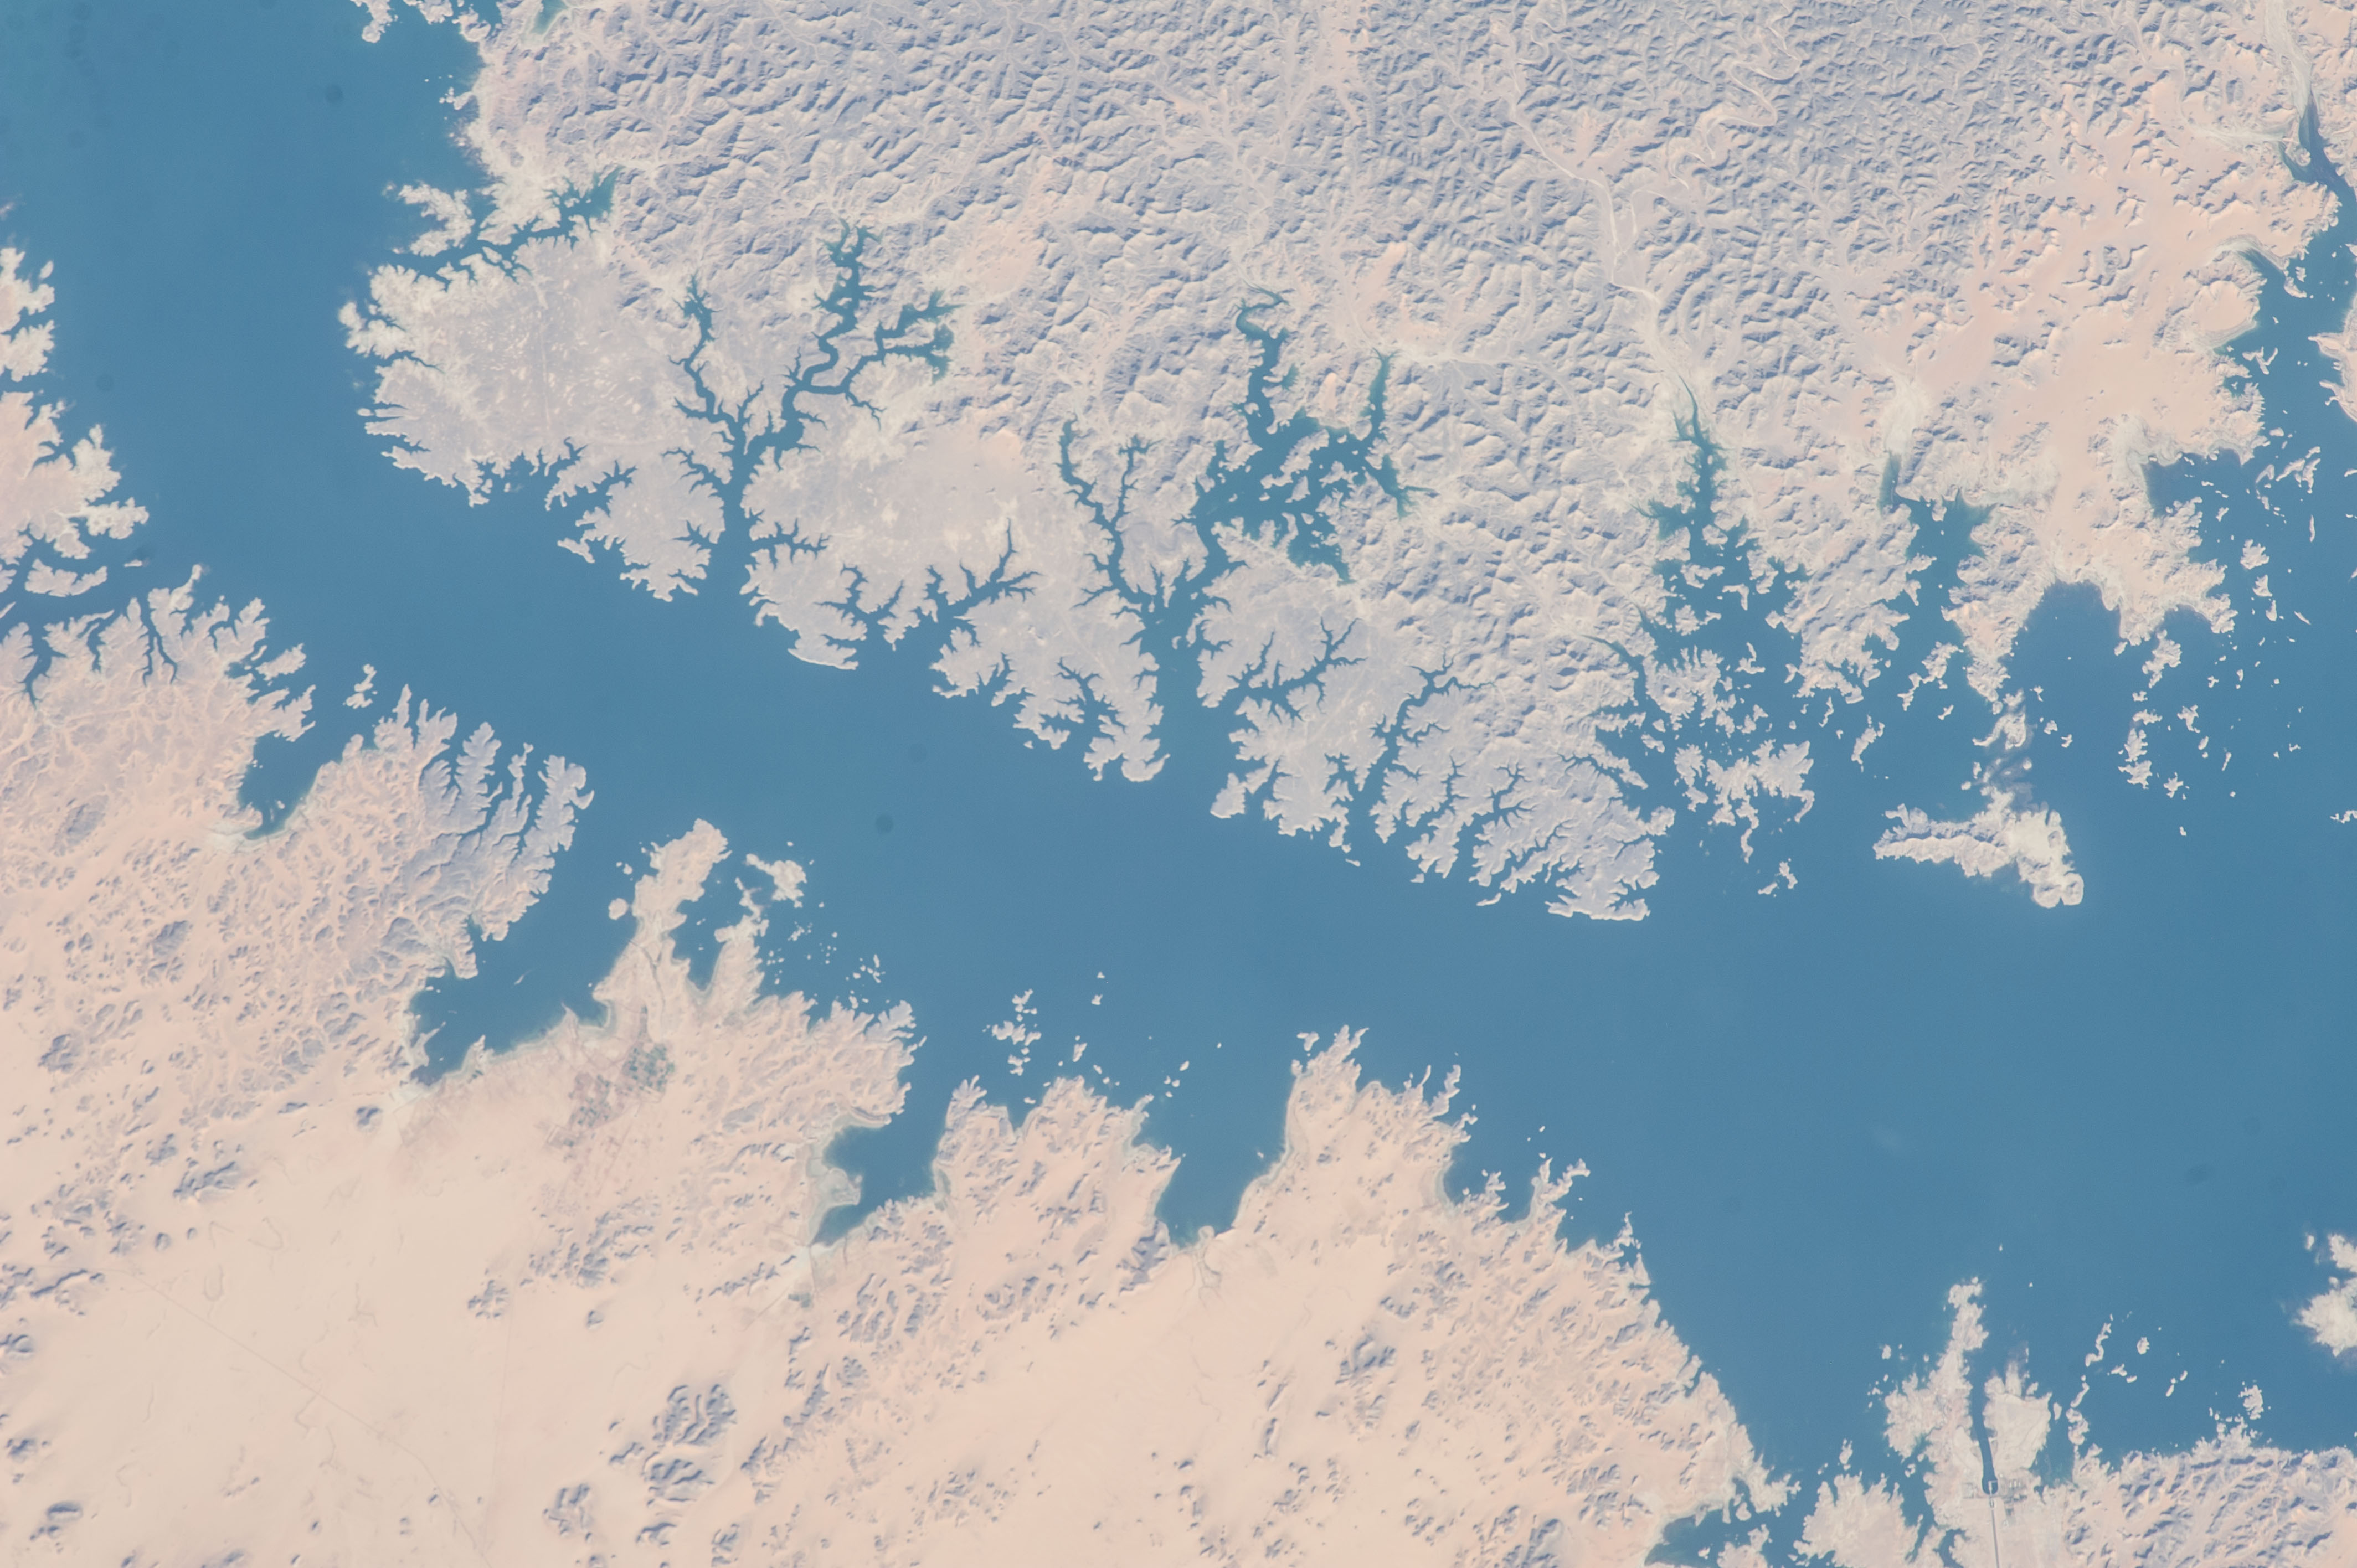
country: EGYPT
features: S. LAKE NASSER, NILE R. CHAN., ISLETS, DESERT, WADIS, RAVINES, CANAL
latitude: 22.7
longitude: 32.0
